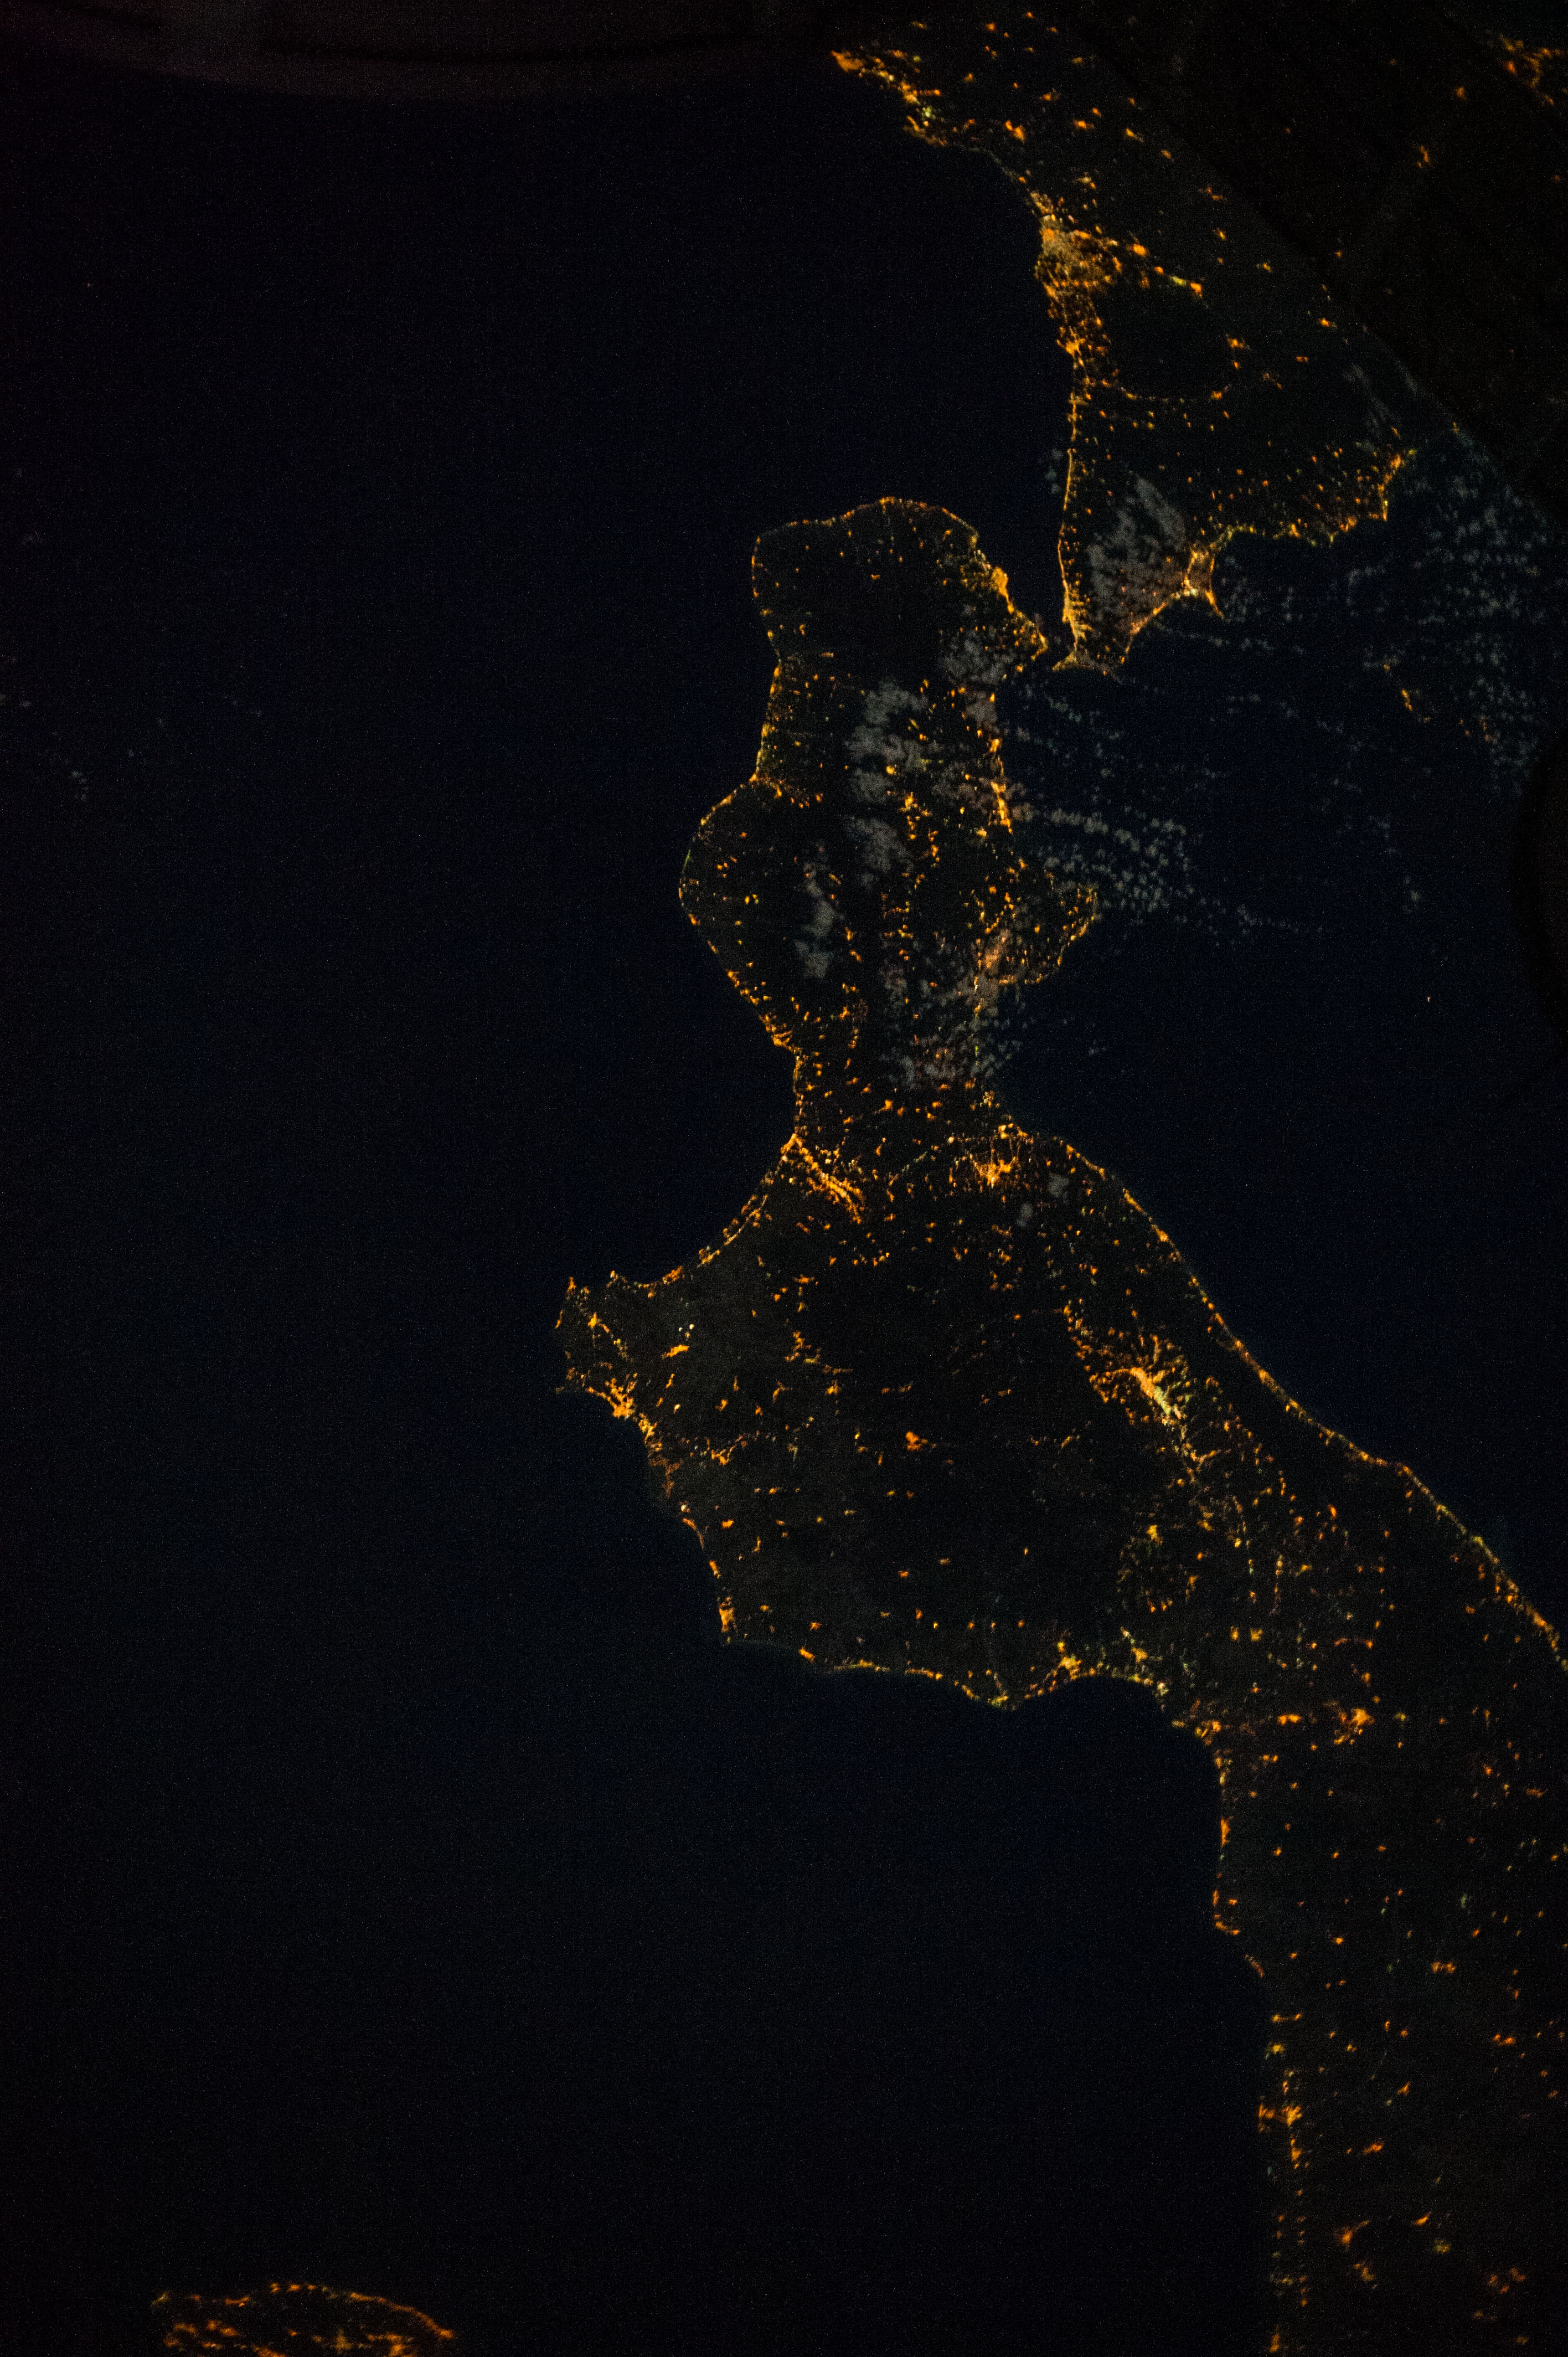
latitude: 38.2
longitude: 15.6
